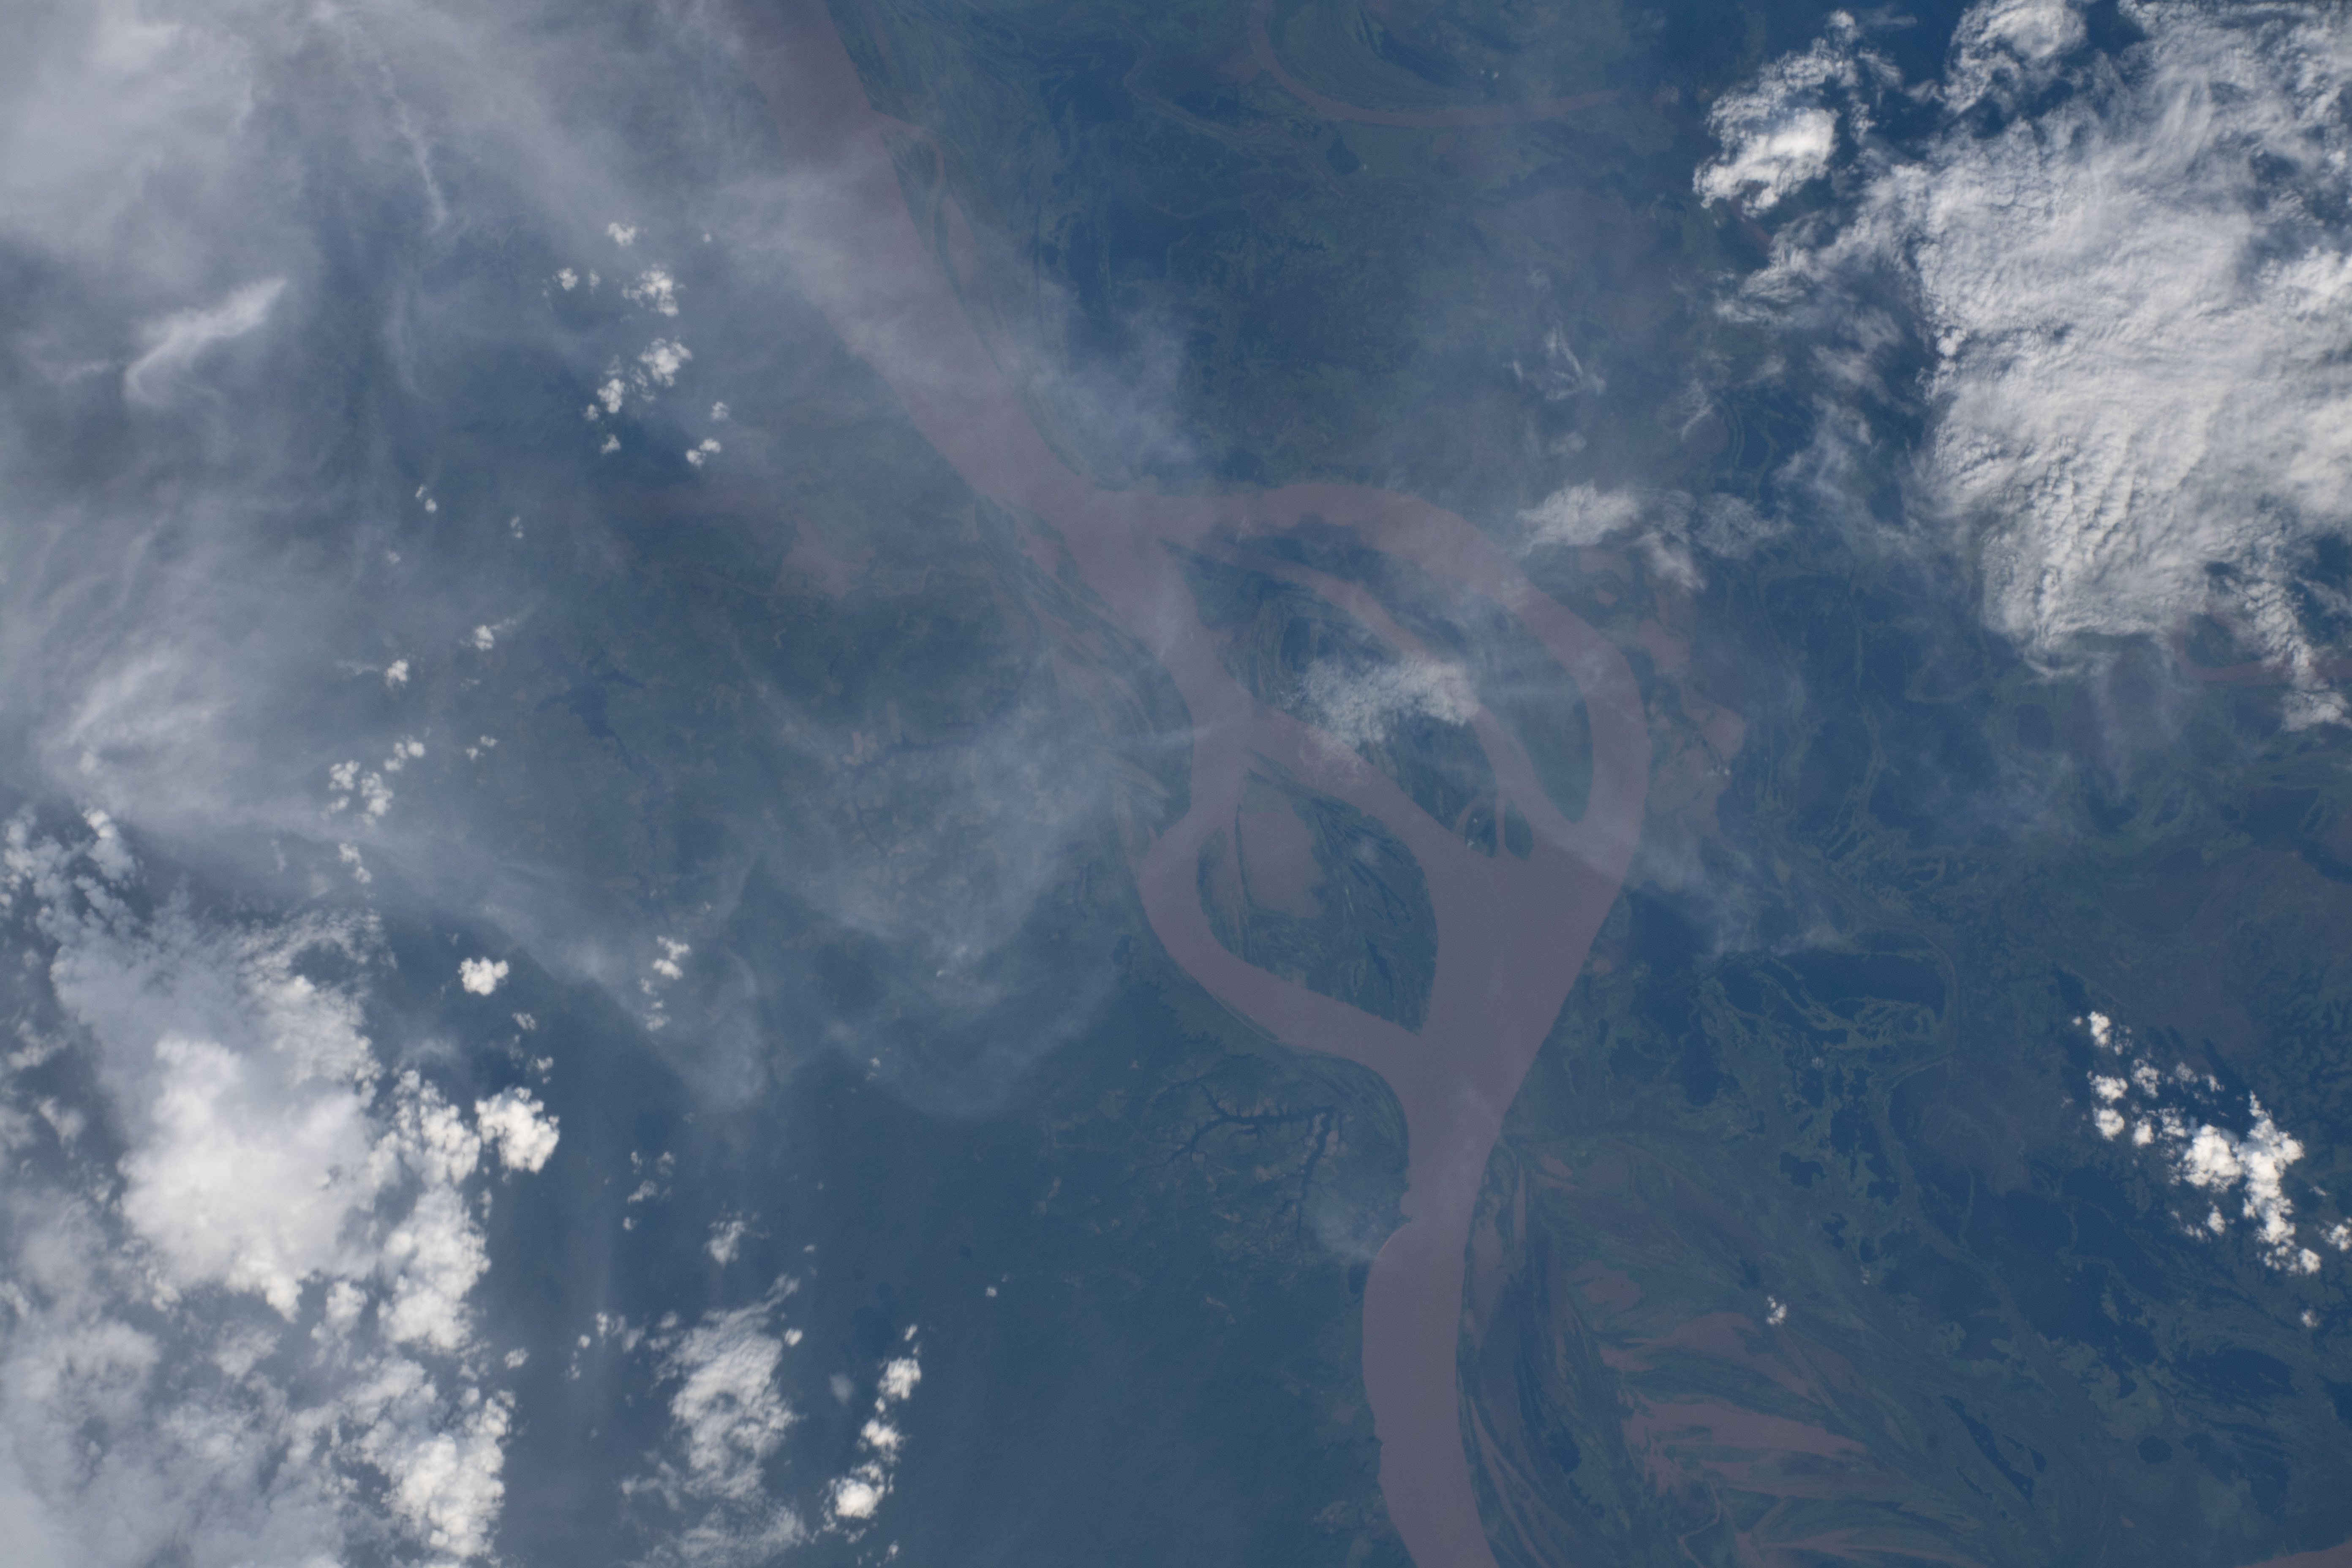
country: BRAZIL
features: AMAZON RIVER,BRAZIL
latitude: -2.5
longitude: -57.2
